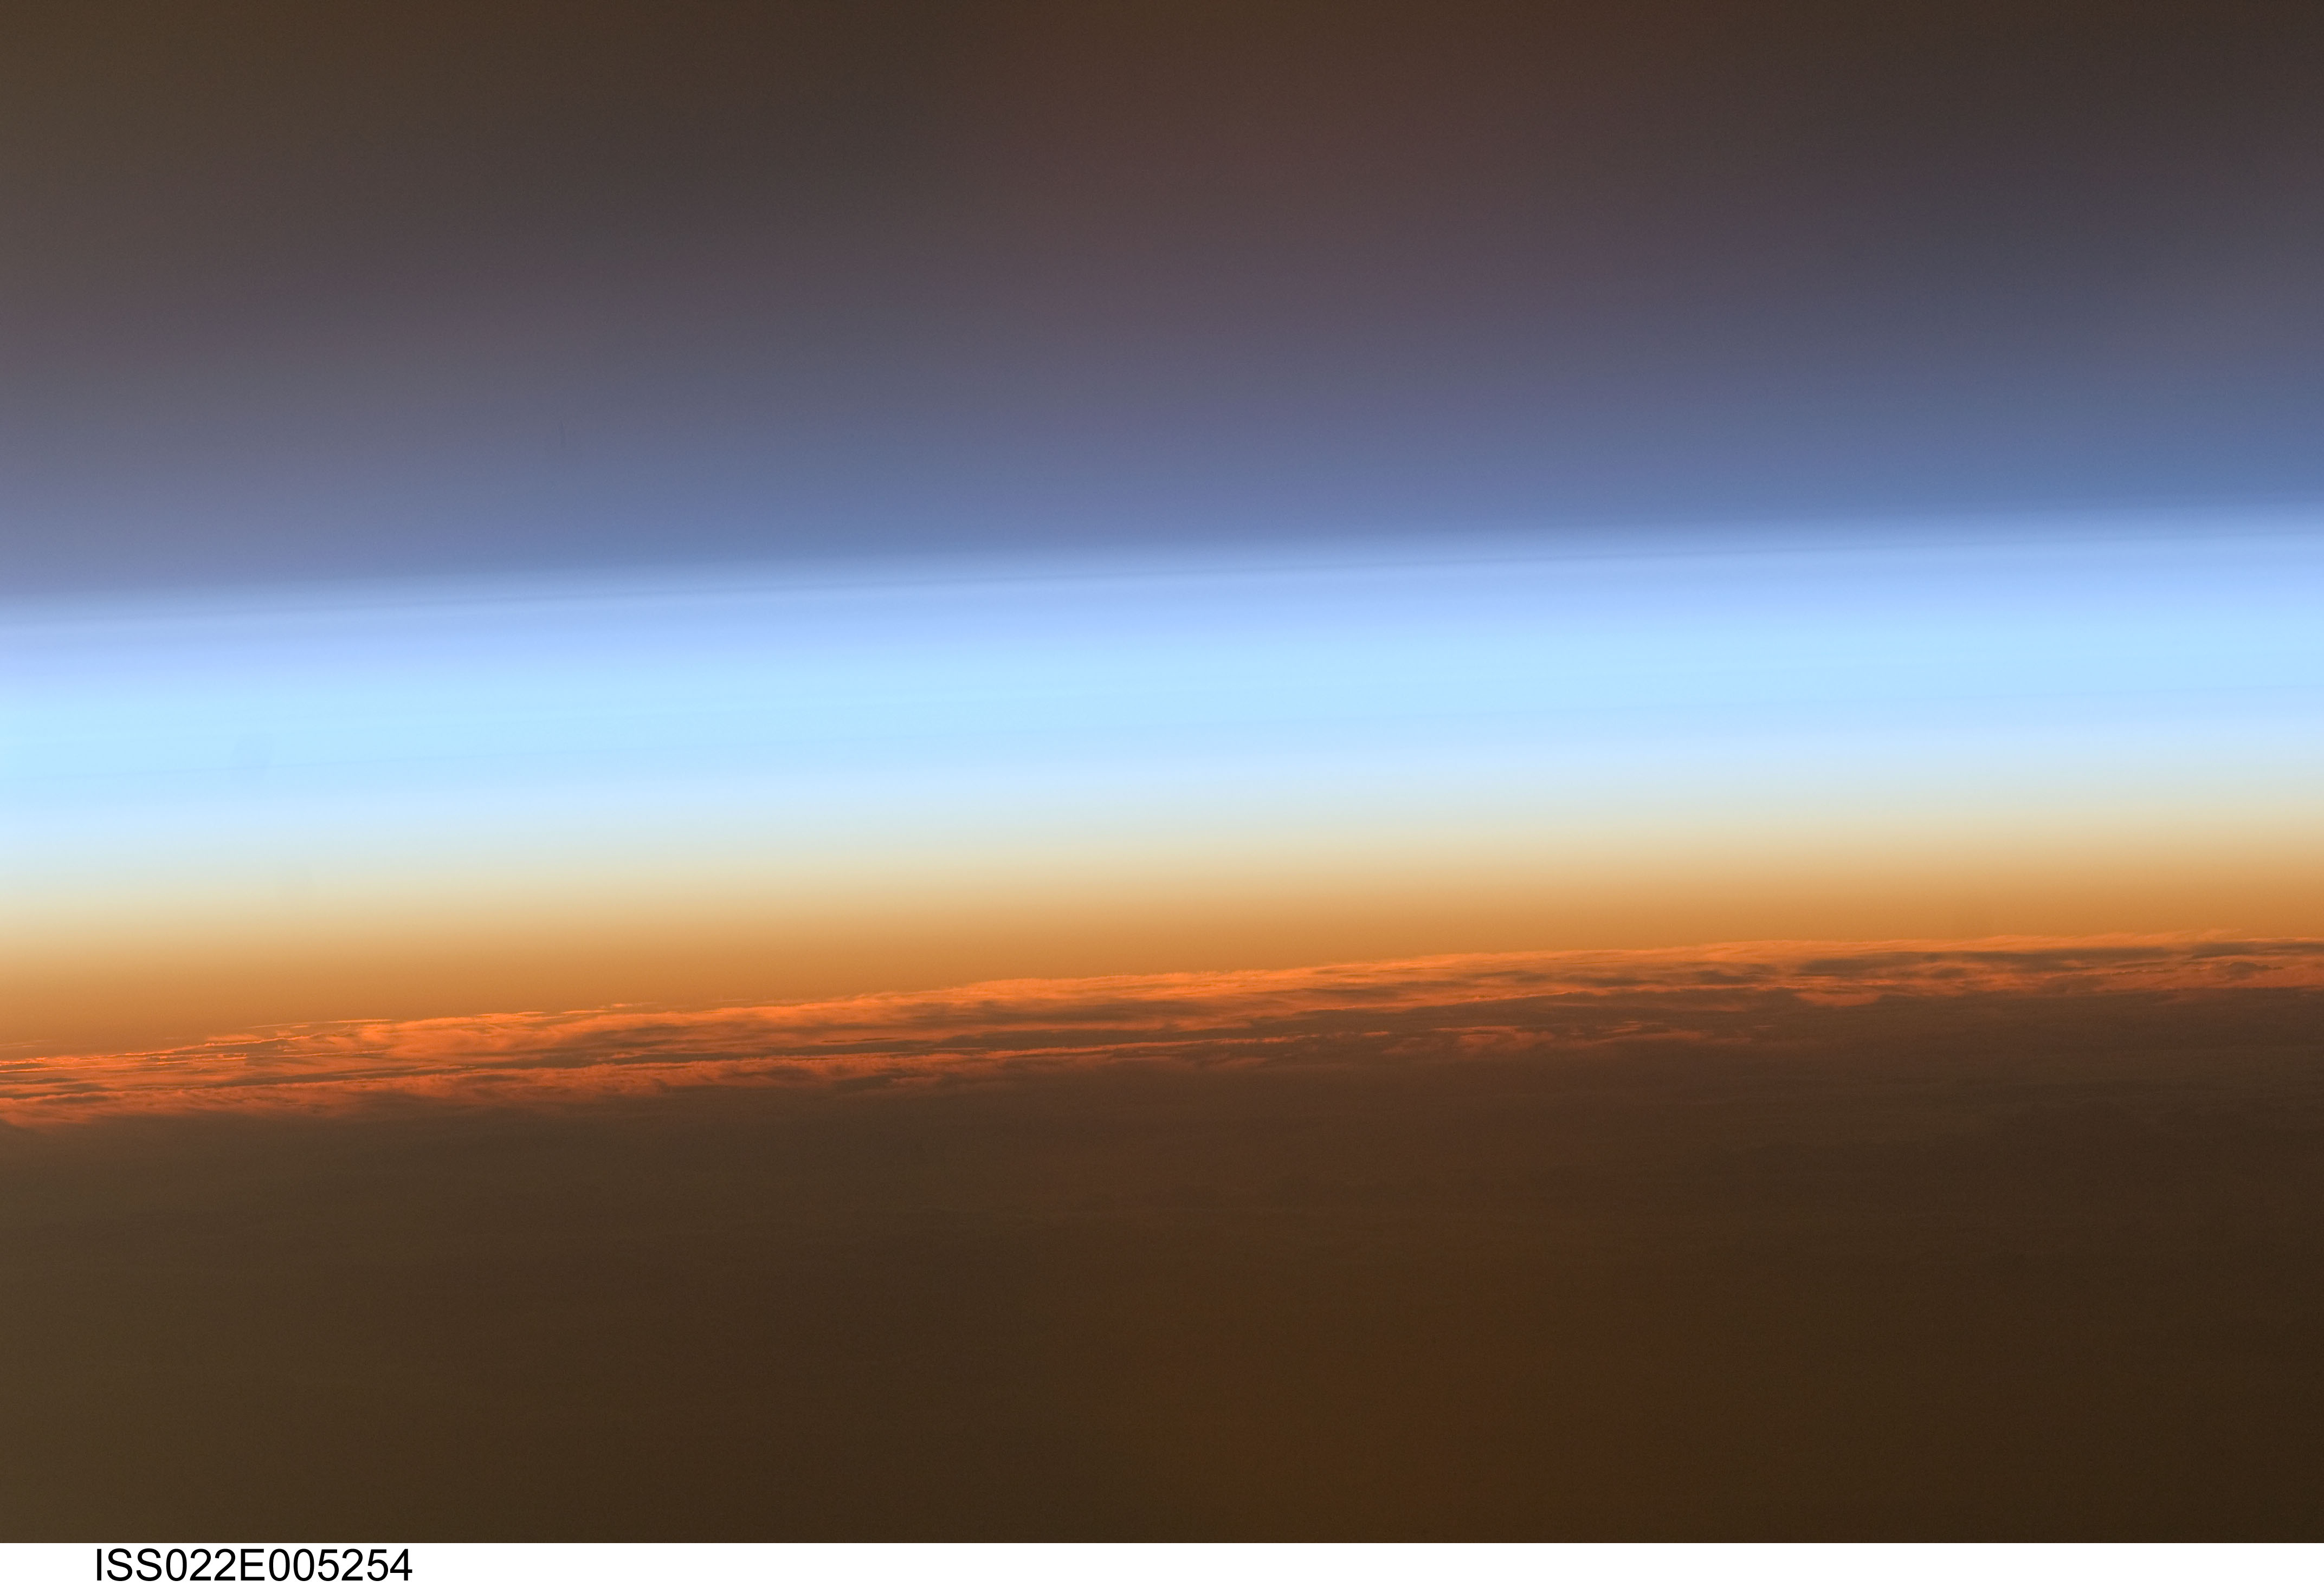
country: PACIFIC OCEAN
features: PAN-MULTILAYERED CLOUDS, LOW LIGHT, ATMOSPHERIC LIMB
